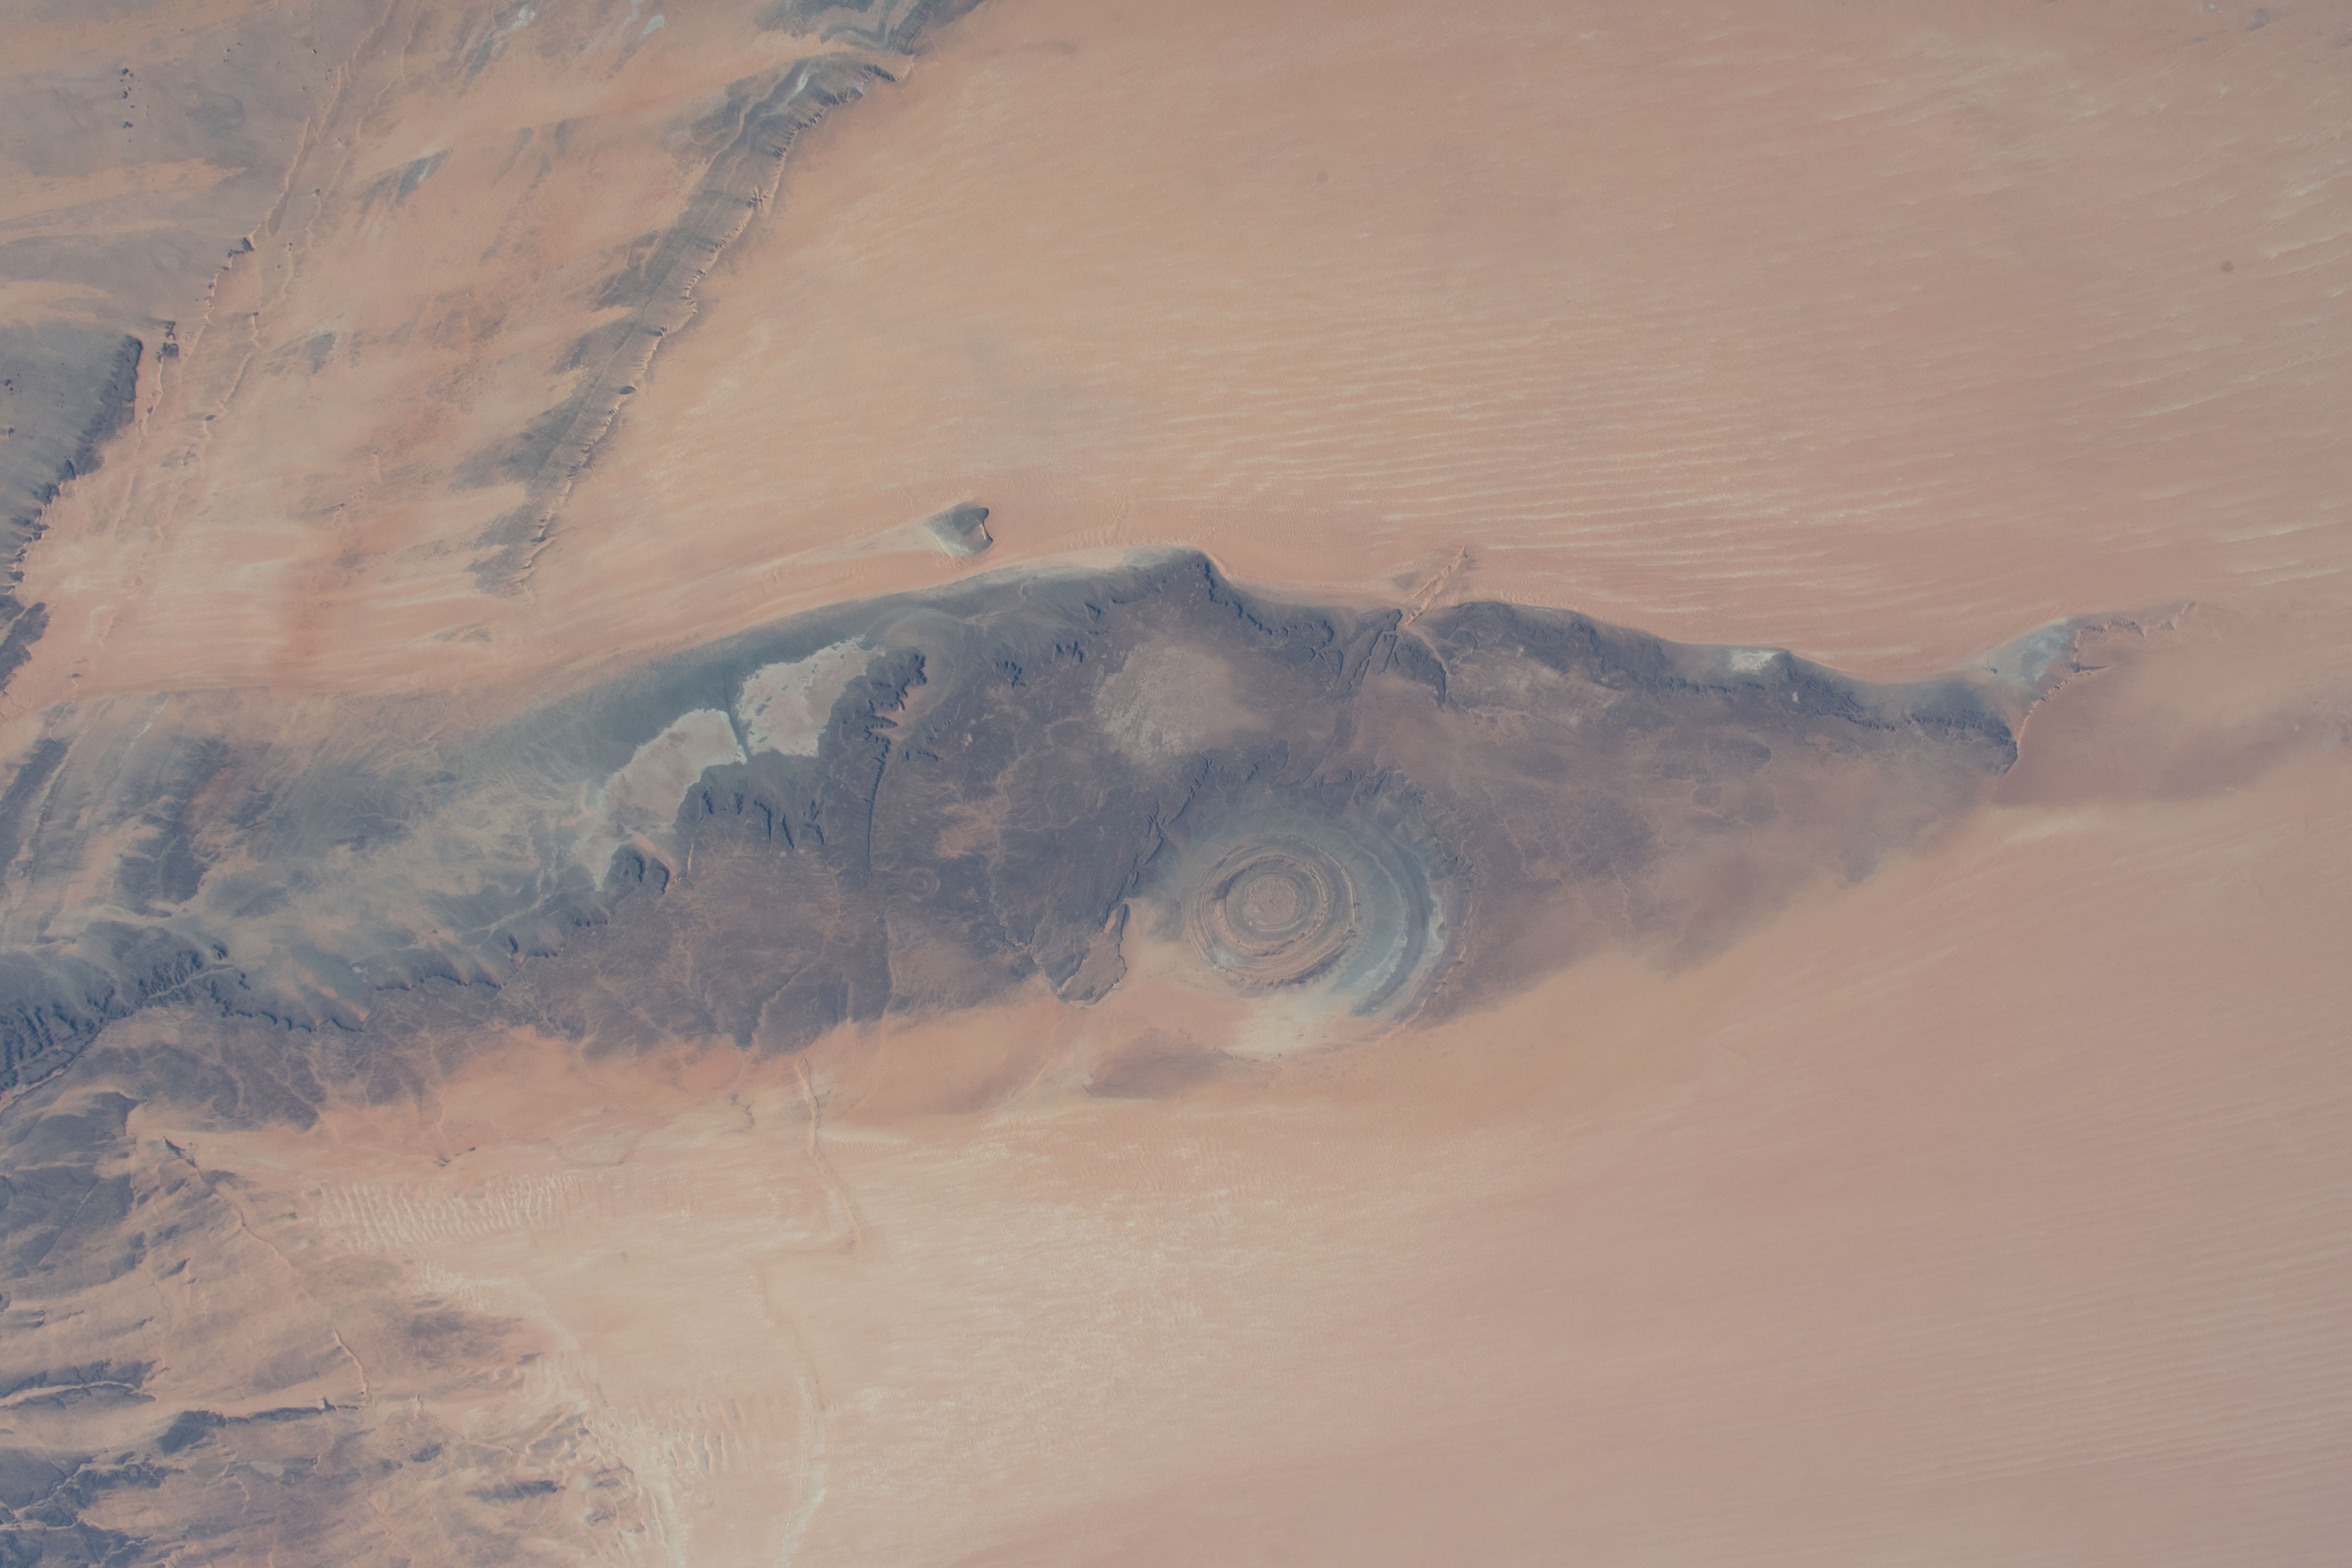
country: MAURITANIA
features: RICHAT STRUCTURE, AKCHAR DESERT
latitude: 21.0
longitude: -11.5
